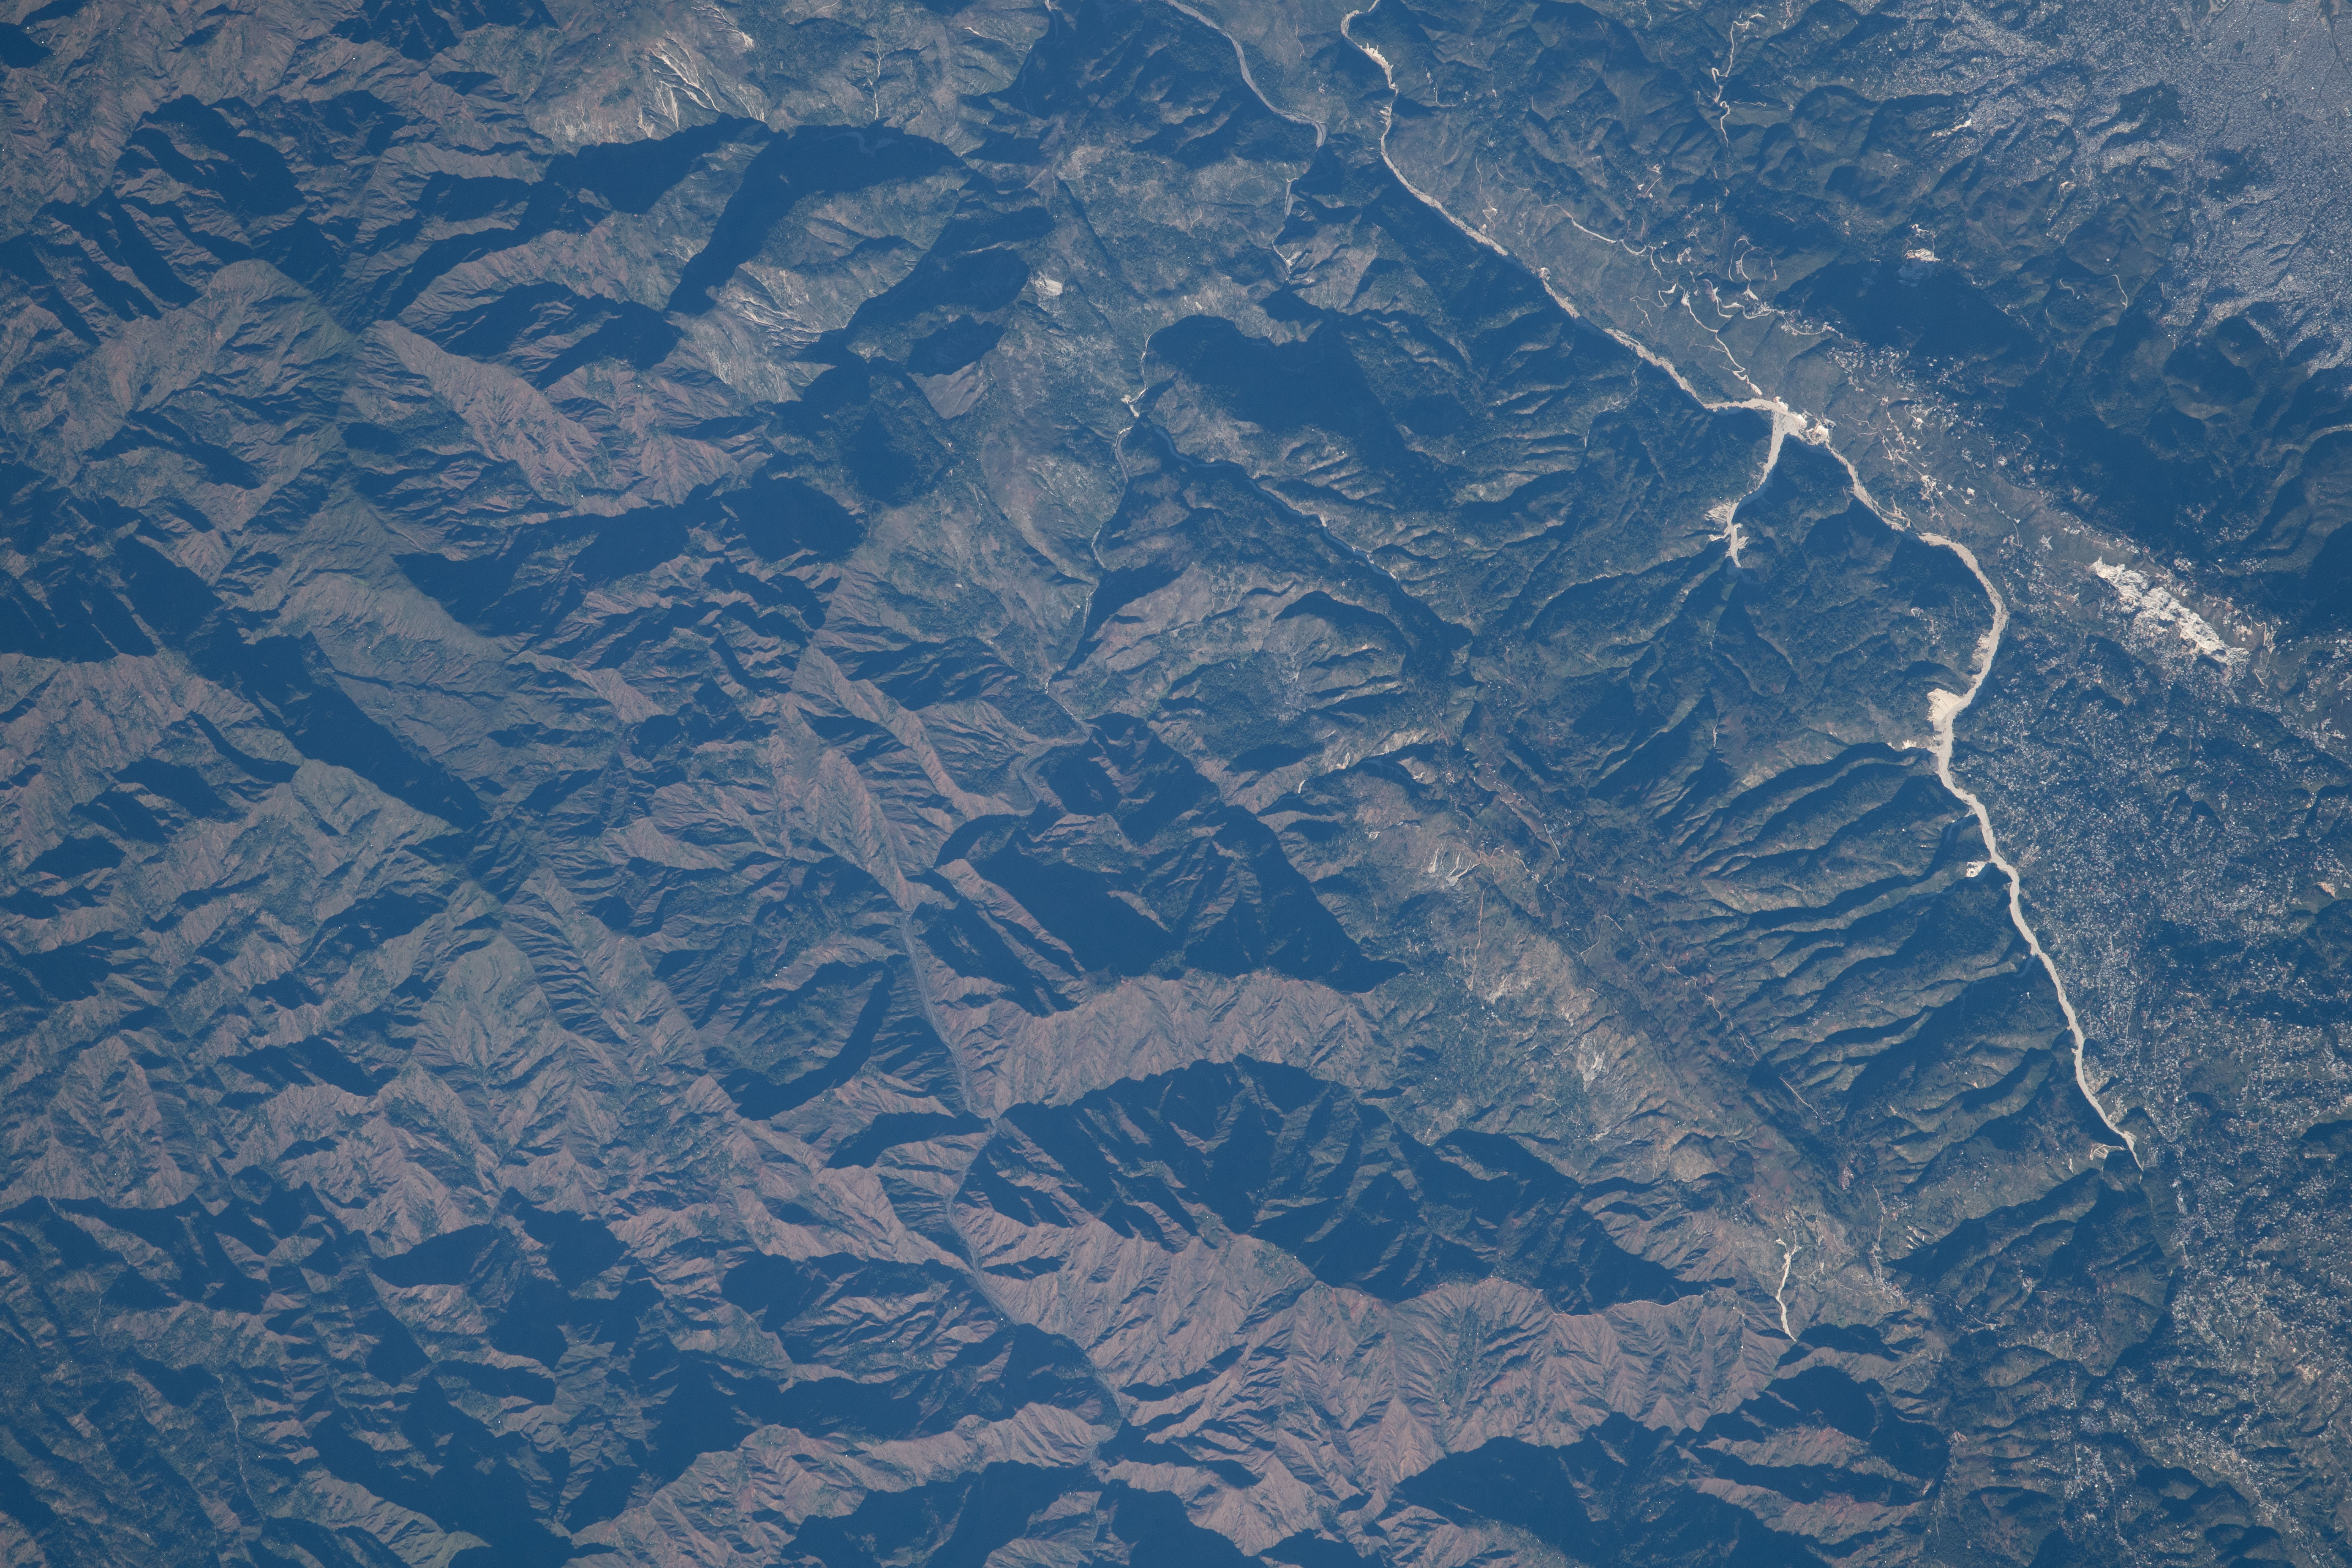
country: HAITI
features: HAITI,FROIDE RIVER,CHAINE DE LA SELLE MOUNTAIN RANGE
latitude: 18.4
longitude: -72.4
